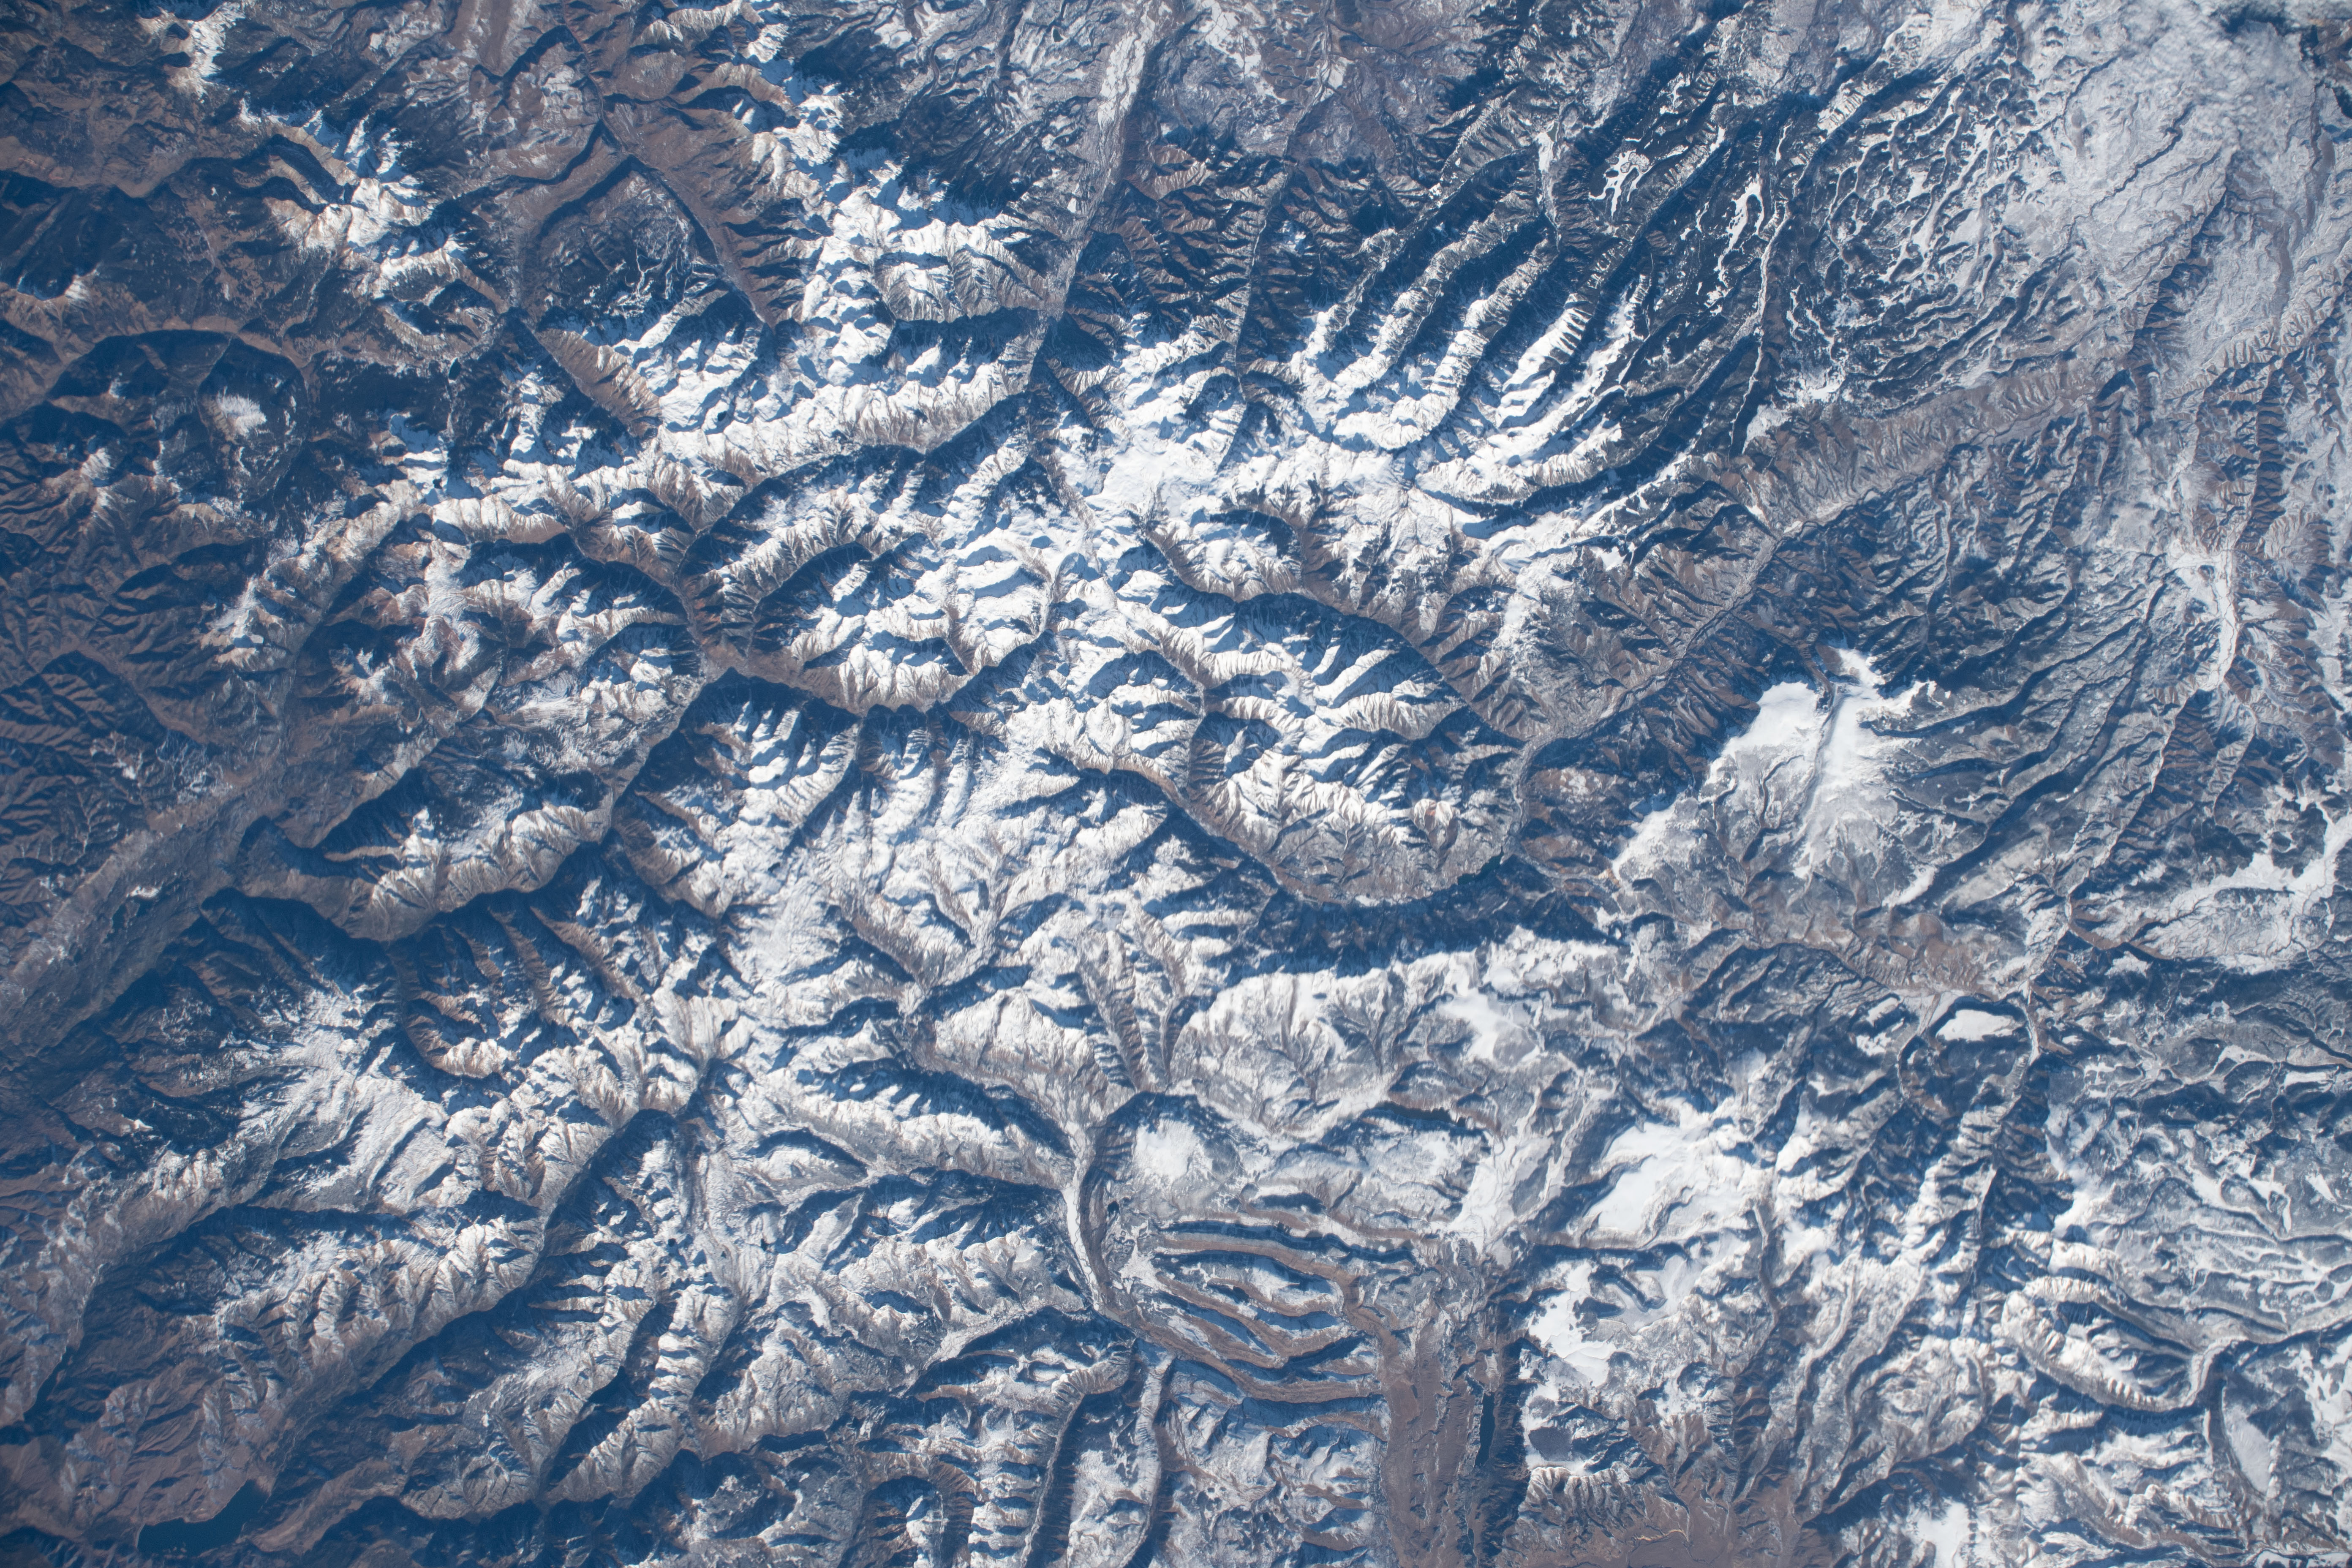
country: USA-COLORADO
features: REDCLOUD PEAK, HANDIES PEAK
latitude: 38.0
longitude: -107.4
